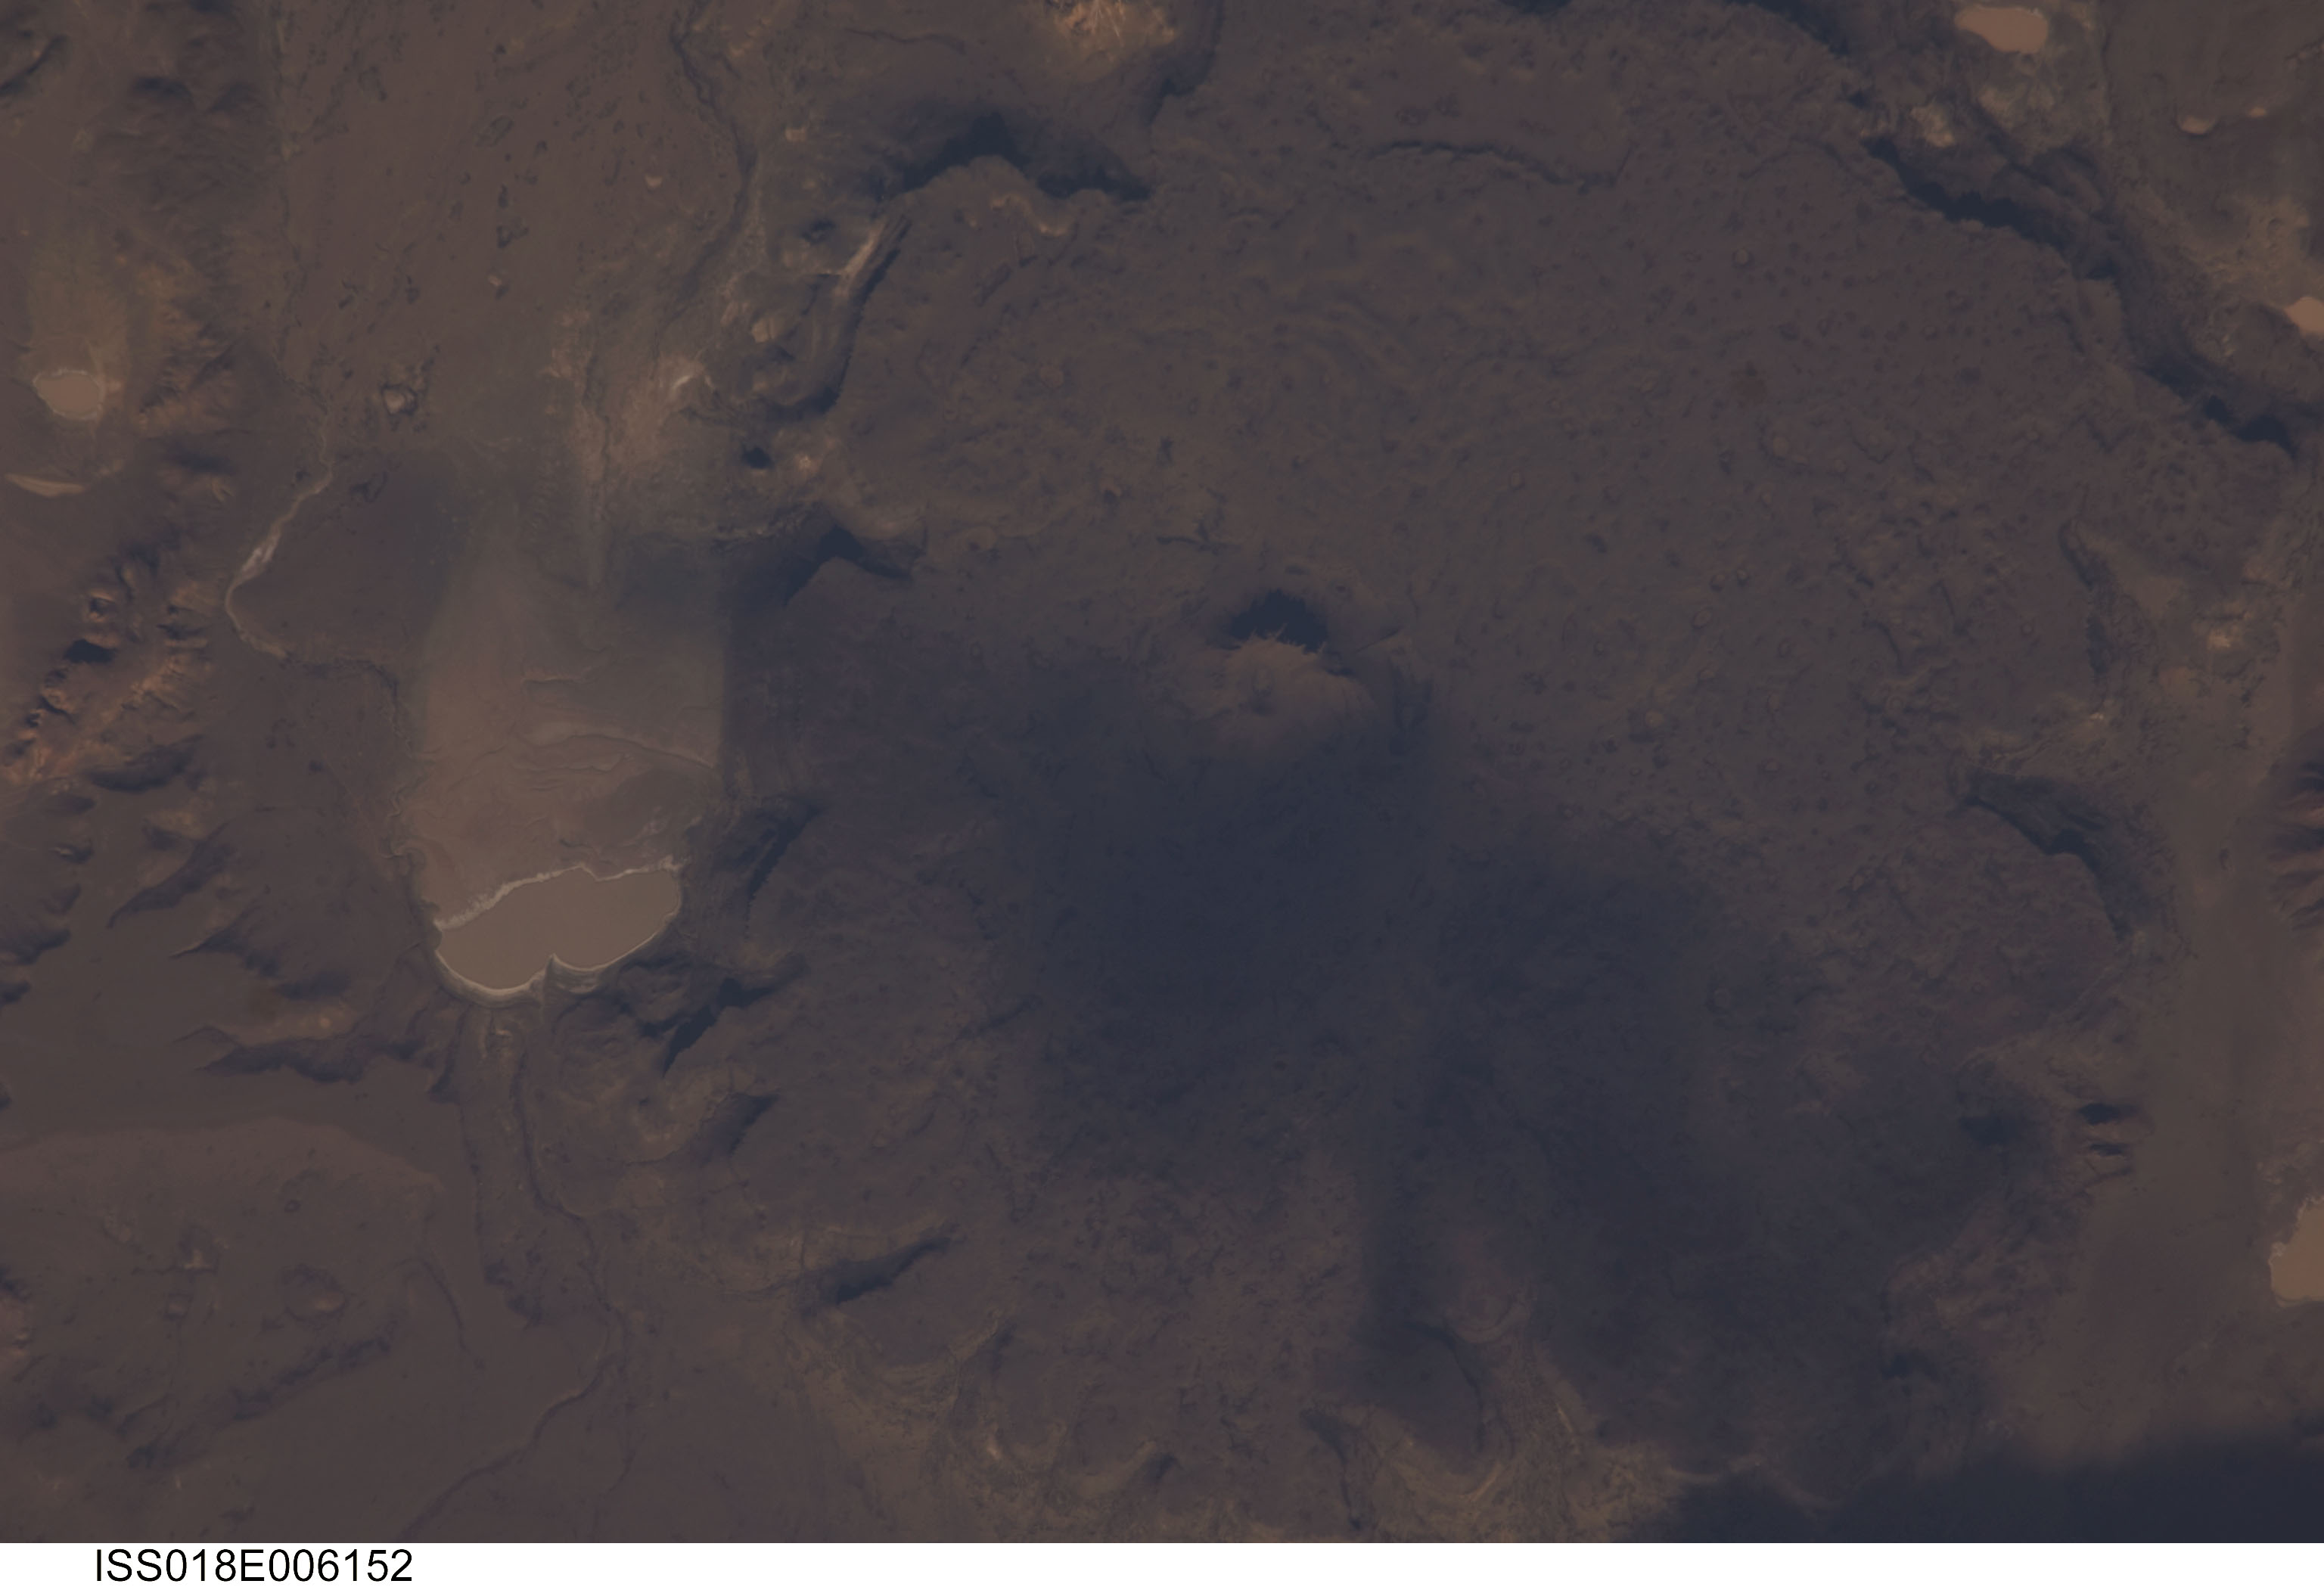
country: ARGENTINA
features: MESA, LAKES, SANTA CRUZ PROV.
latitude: -48.1
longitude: -70.0
